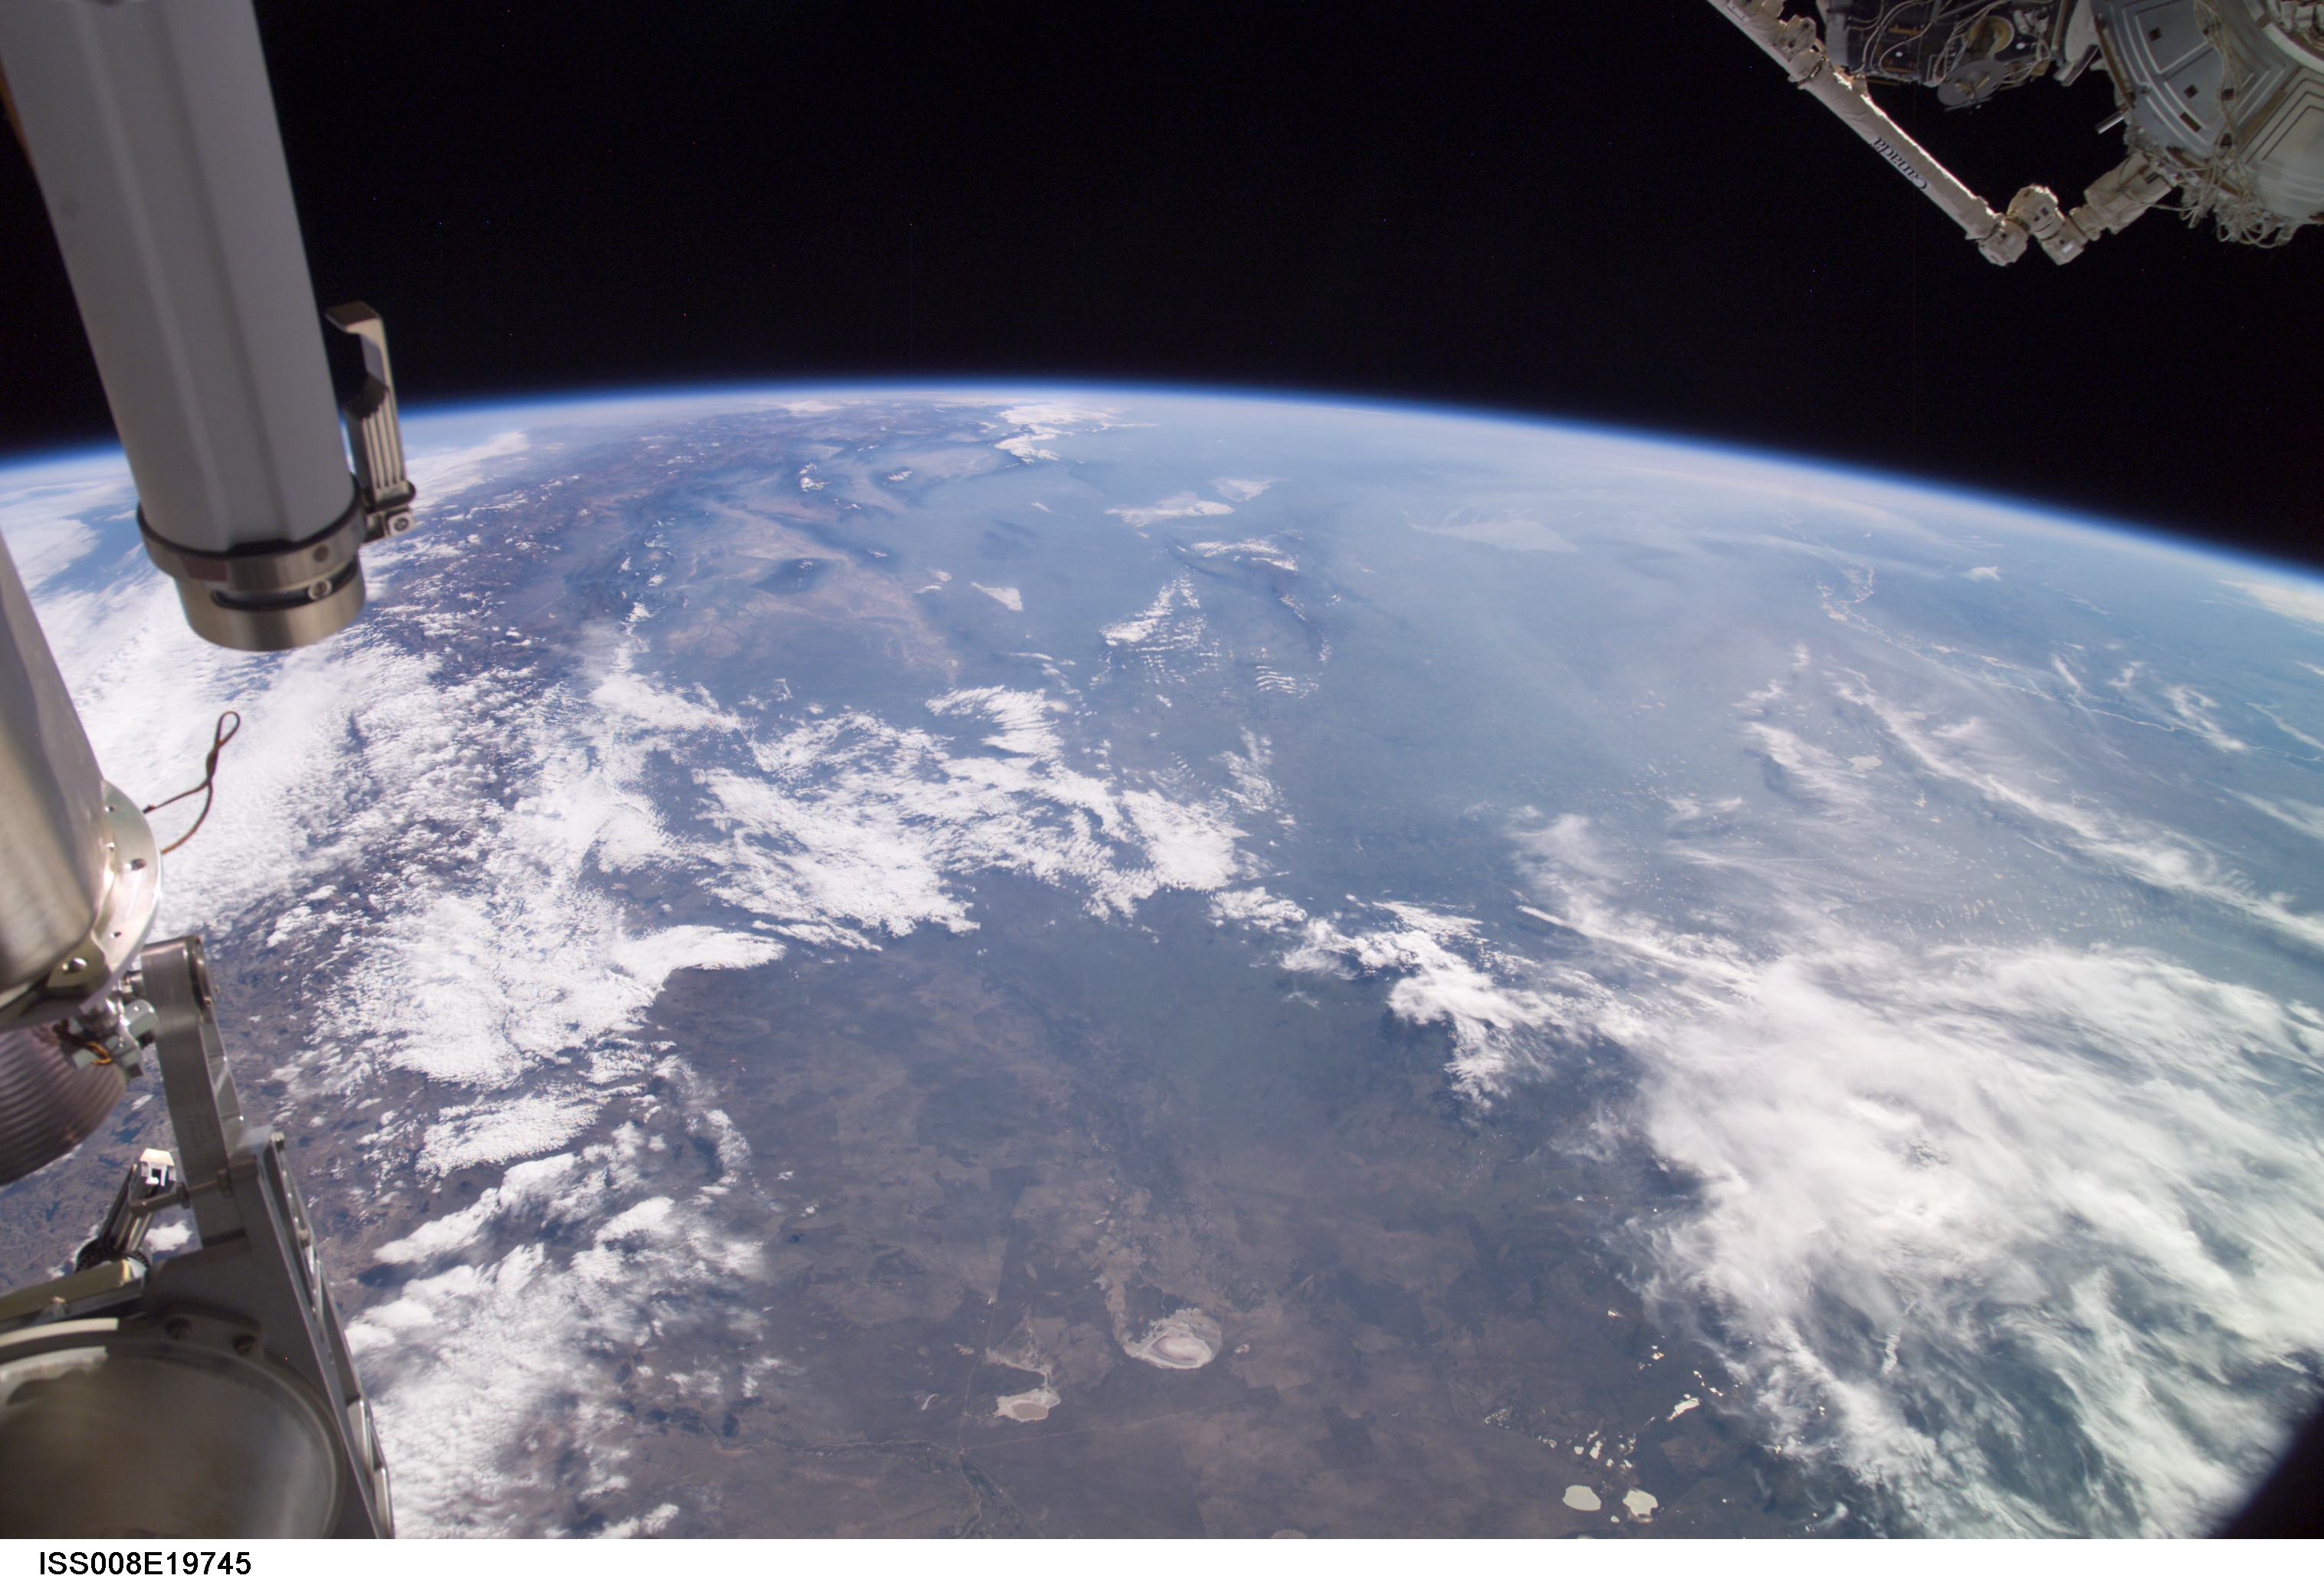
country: ARGENTINA
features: ATMOSPHERIC LIMB
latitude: -35.0
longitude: -65.5
